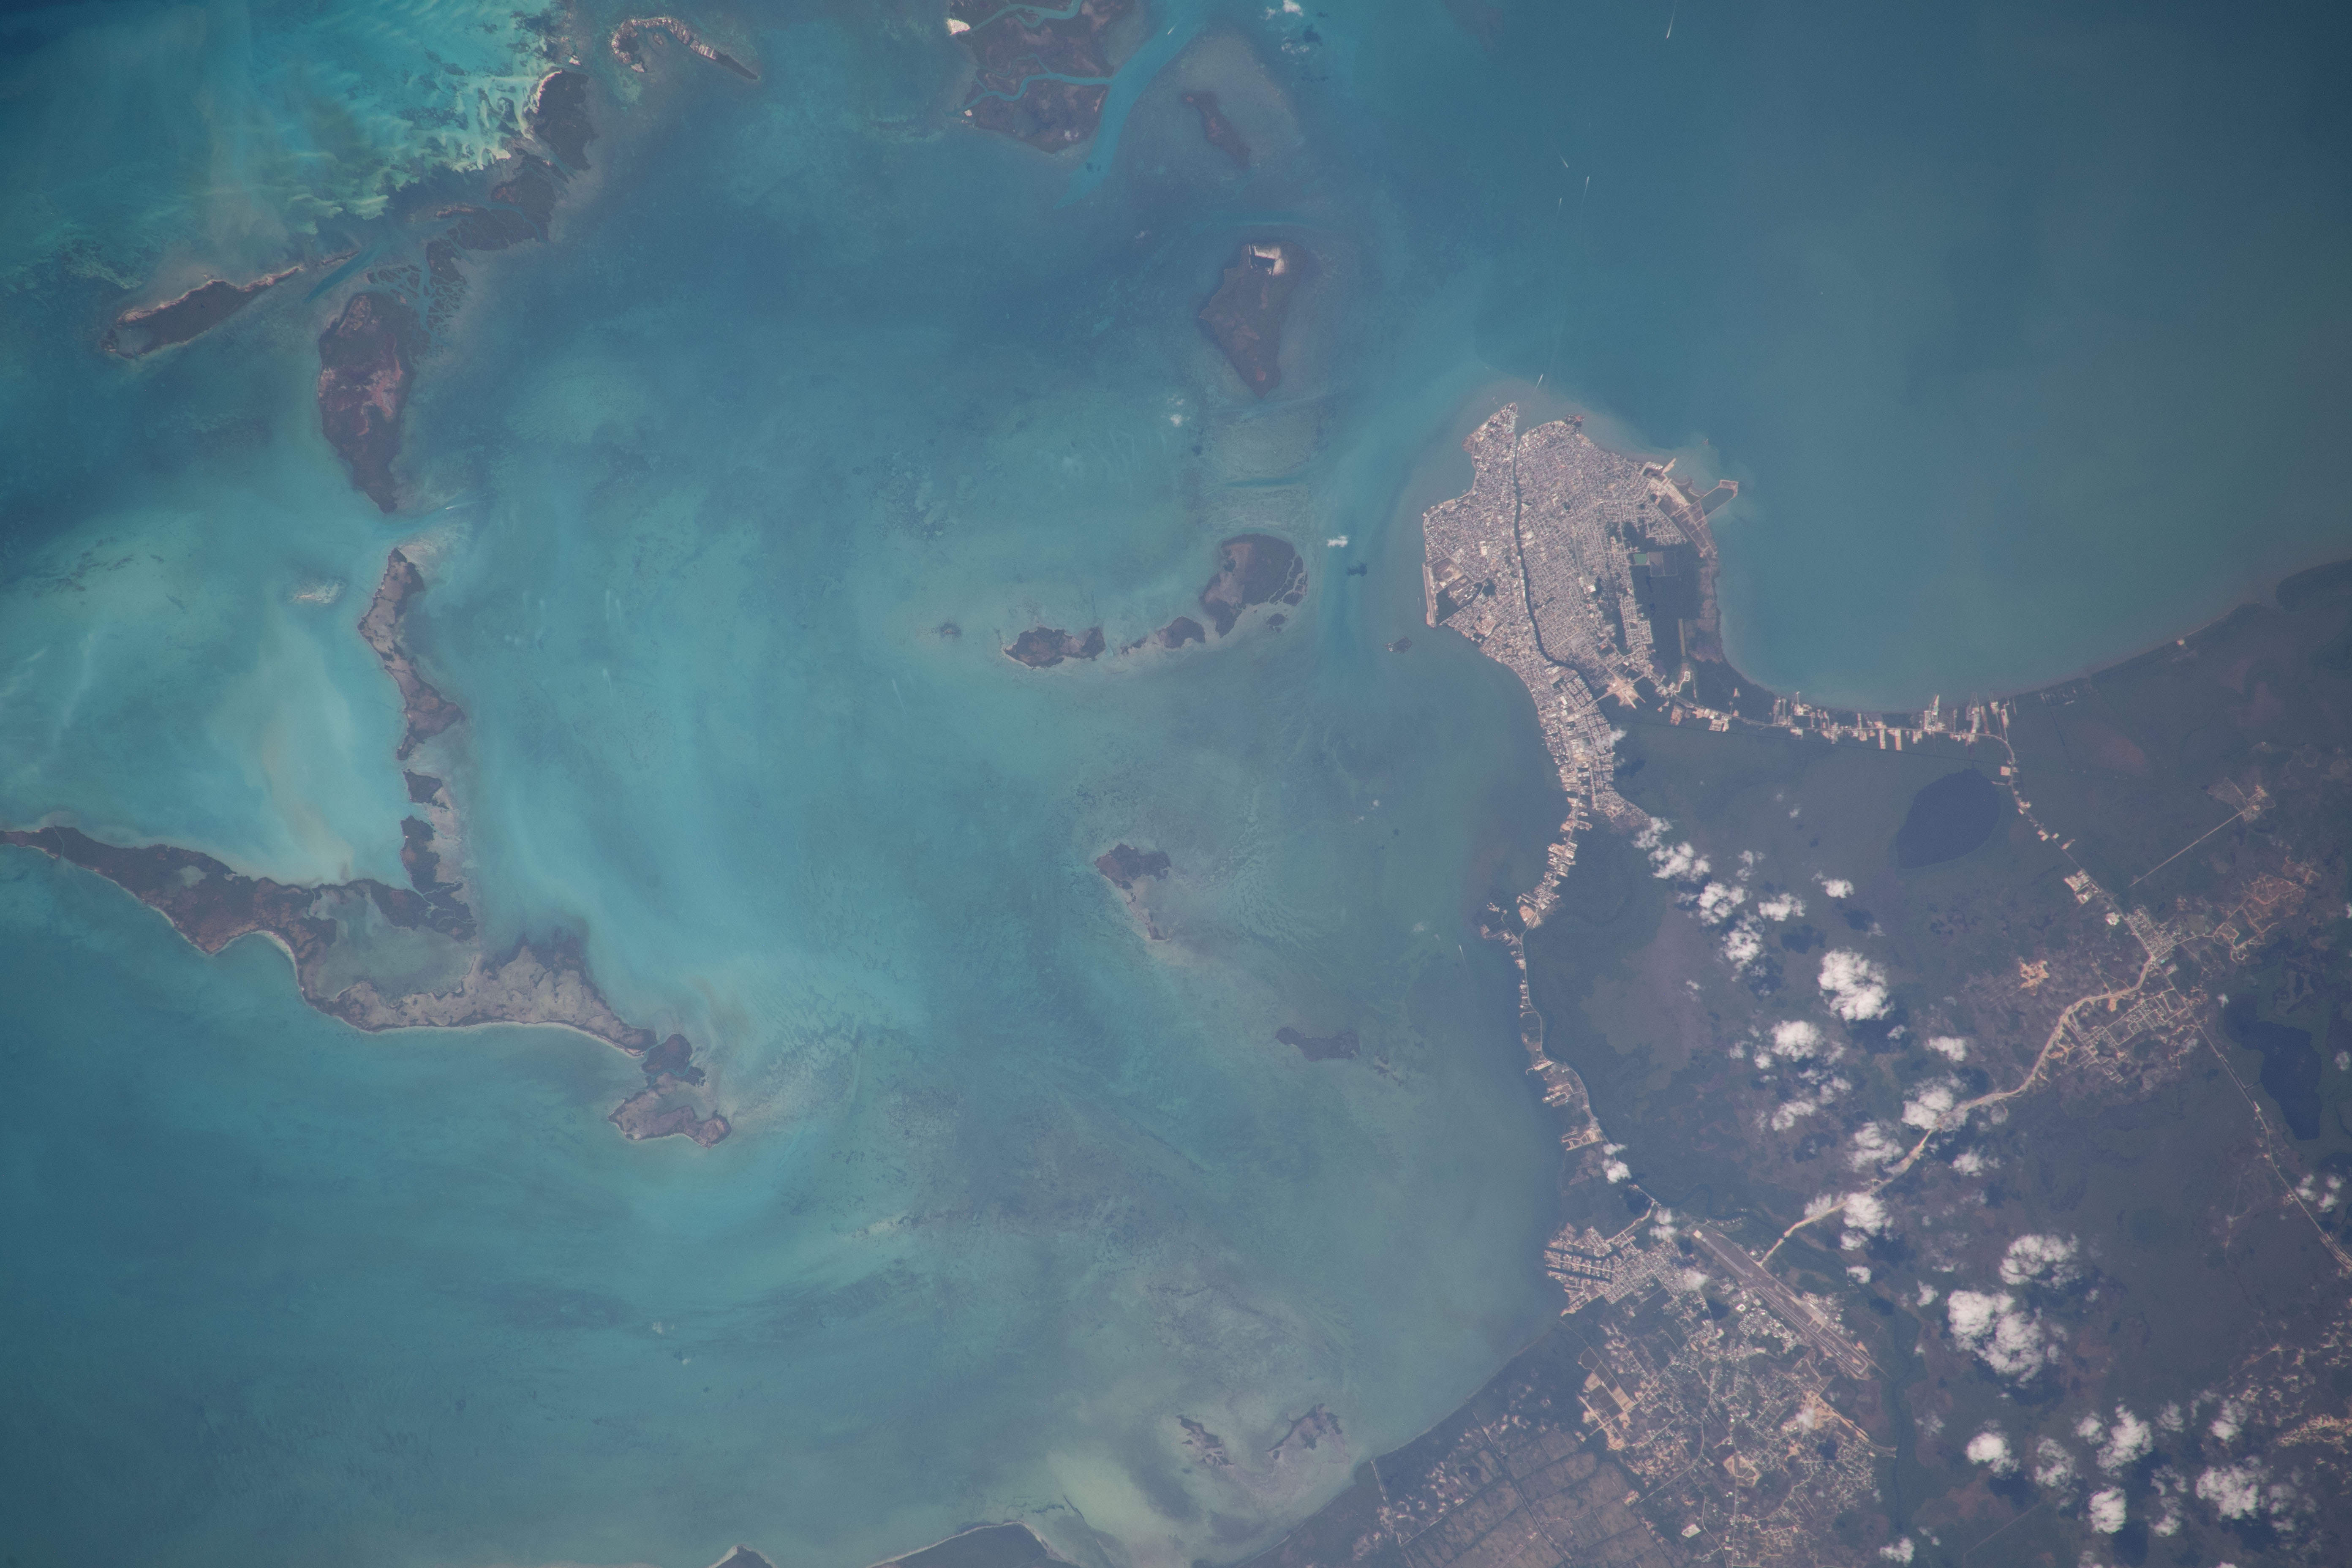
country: BELIZE
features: BELIZE CITY, HICKS CAYS, BIG BOGUE, COFFEE CAYE
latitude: 17.6
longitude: -88.2
